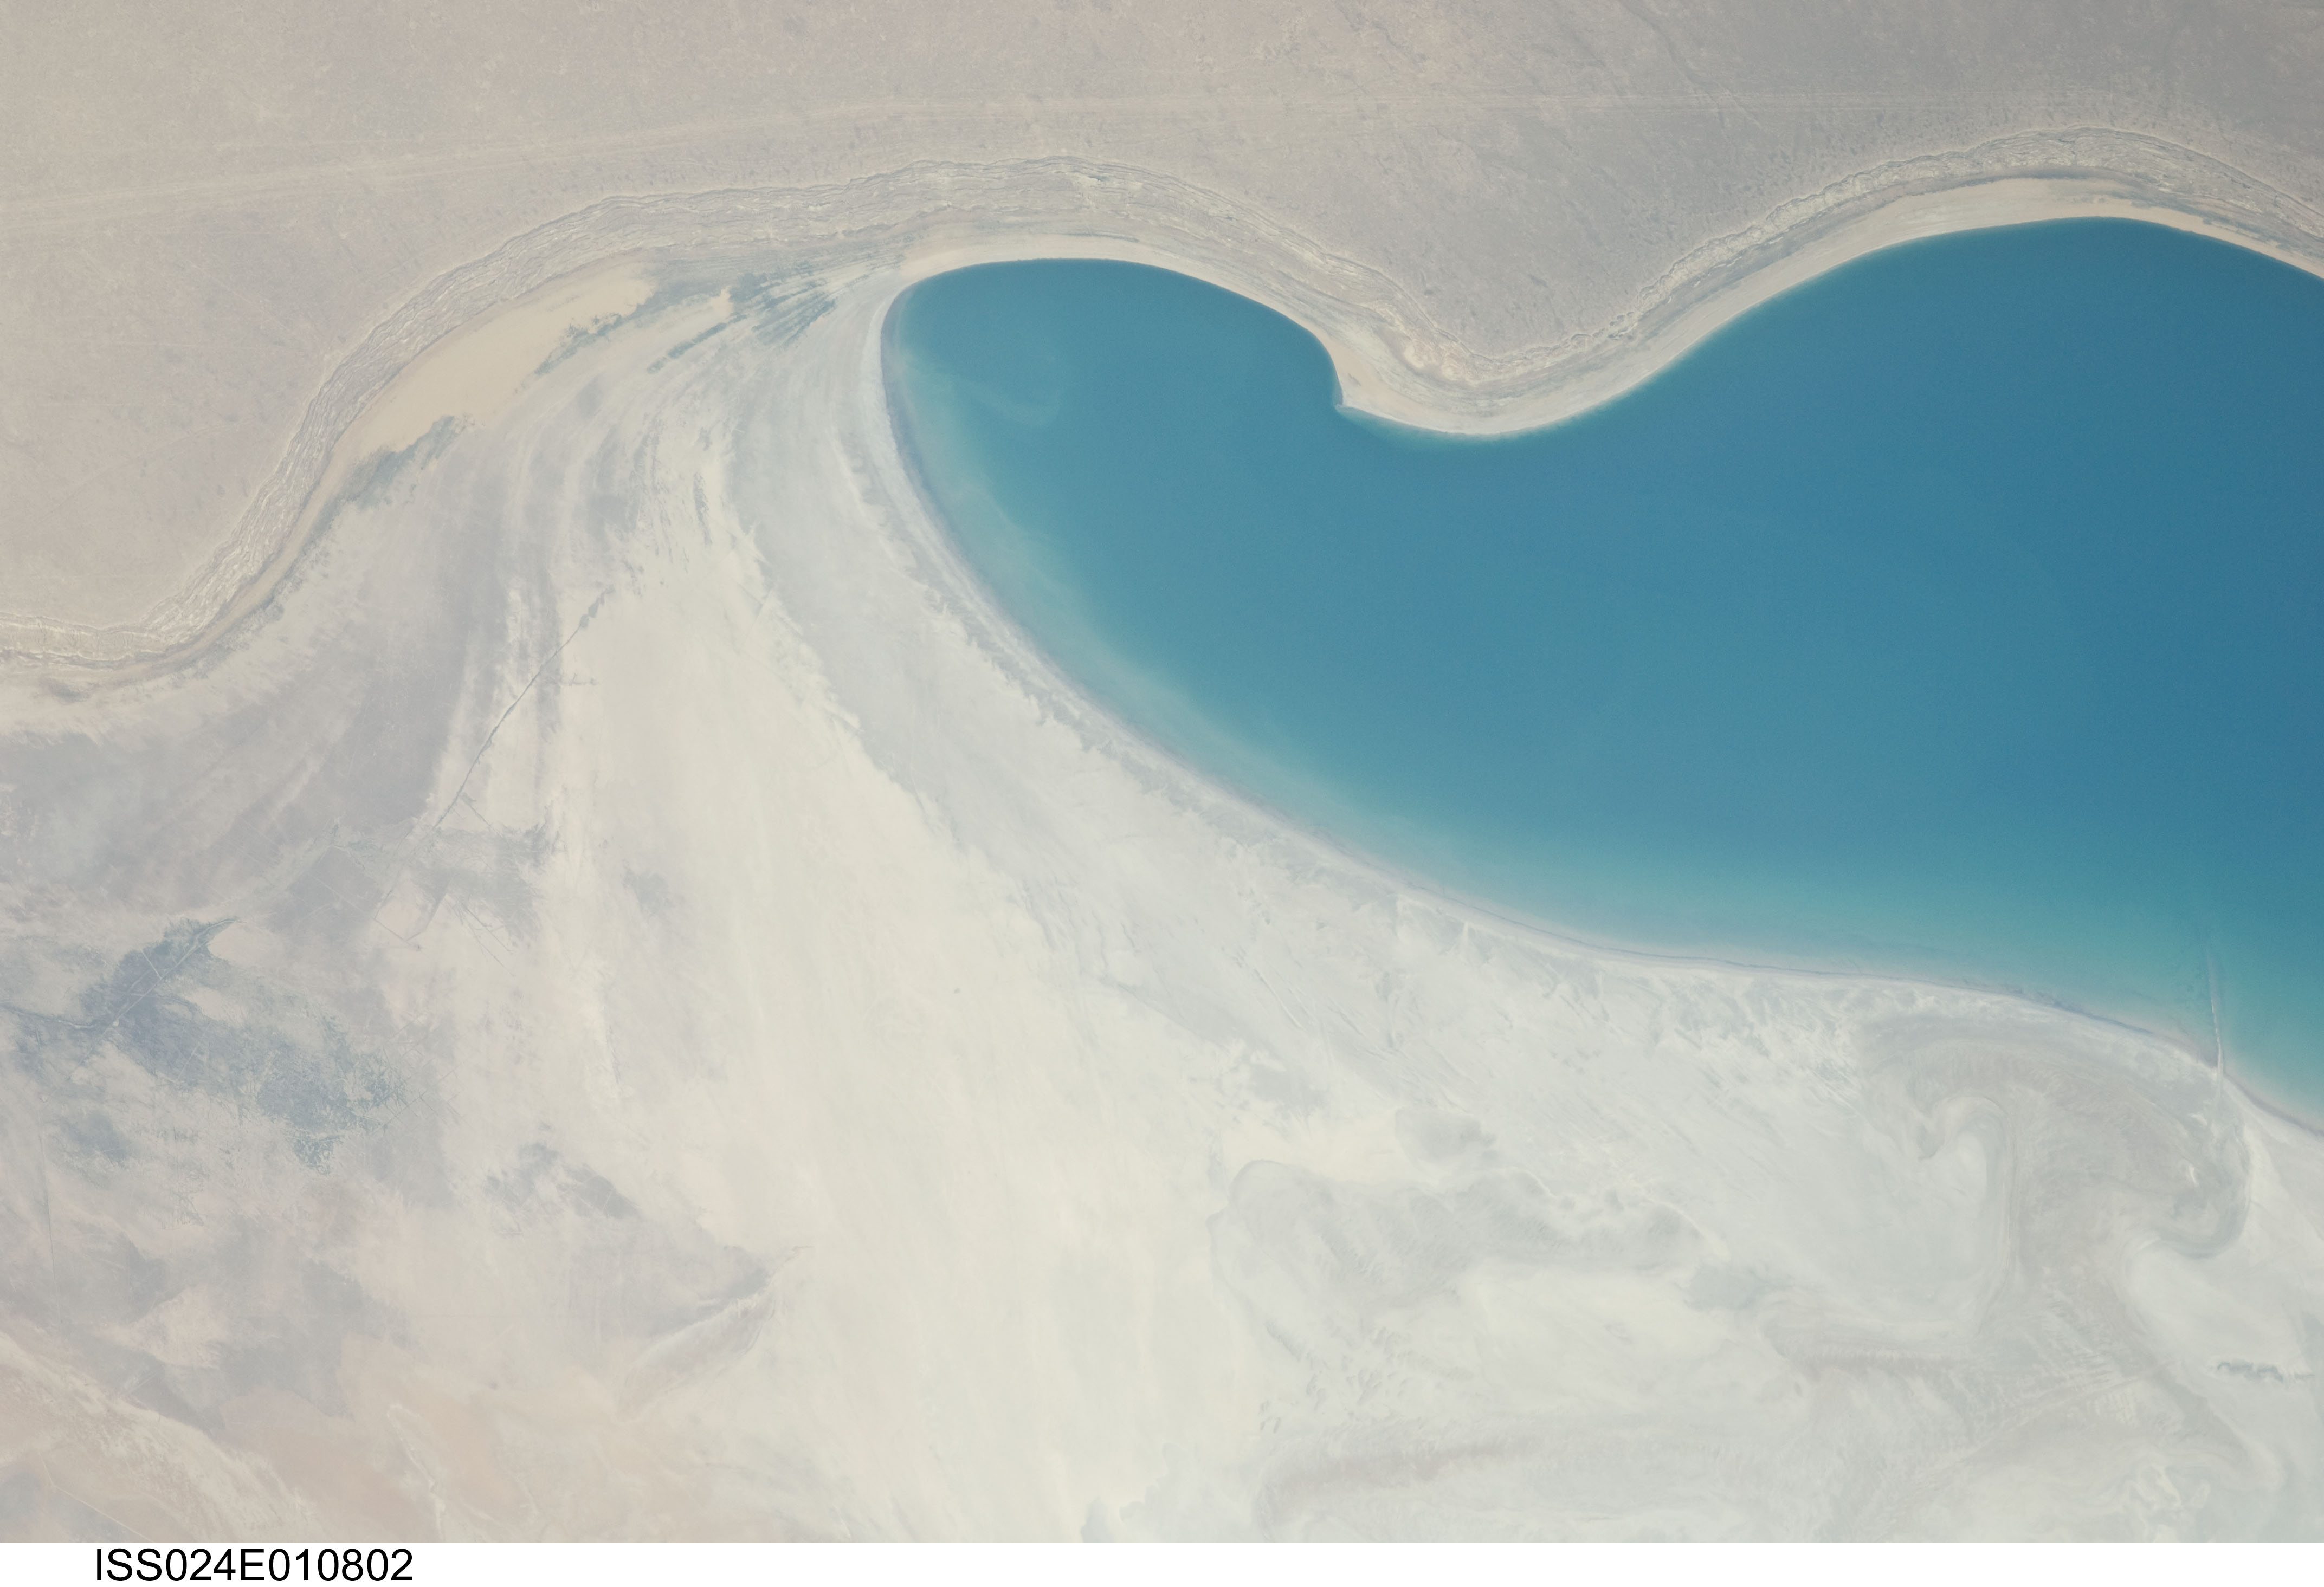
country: UZBEKISTAN
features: SOUTHWESTERN END OF ARAL SEA
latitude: 44.4
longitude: 58.6
